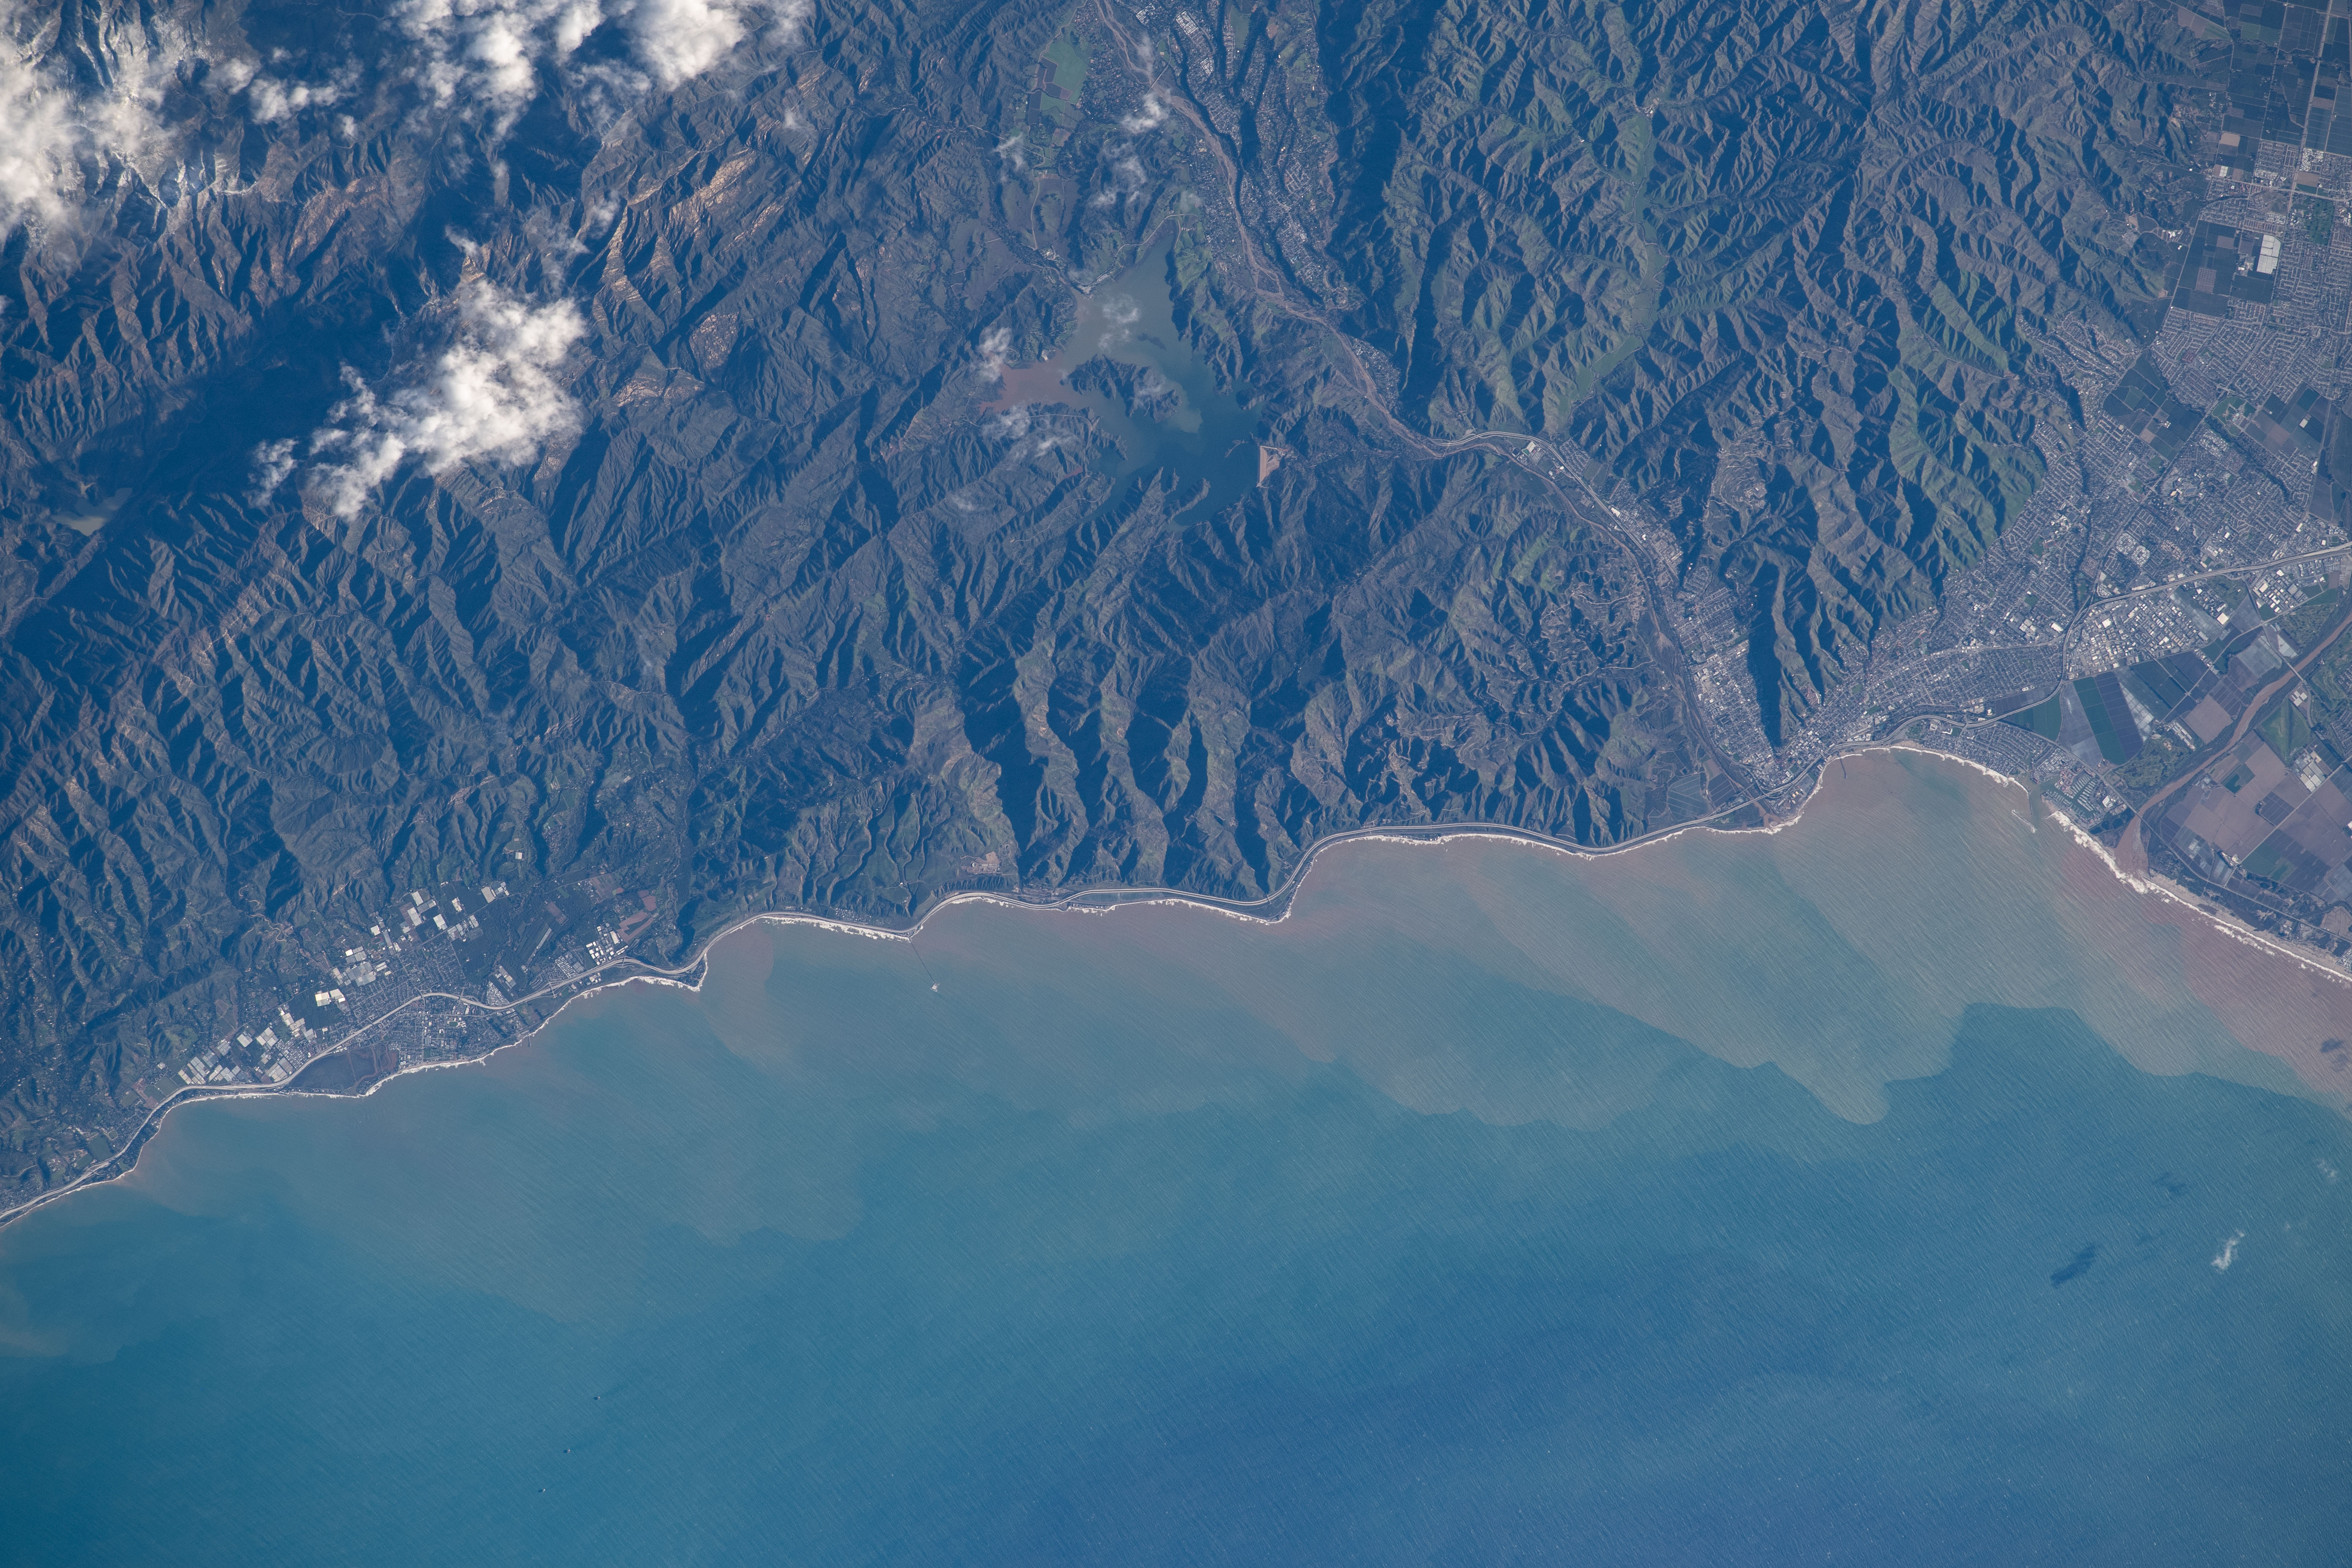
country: USA-CALIFORNIA
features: FLOODING, NORTH PACIFIC OCEAN, COAST, PLUME, SANTA YNEZ MOUNTAINS, CARPINTERIA, OXNARD, LAKE CASITAS, SANTA CLARA RIVER
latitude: 34.4
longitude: -119.4
